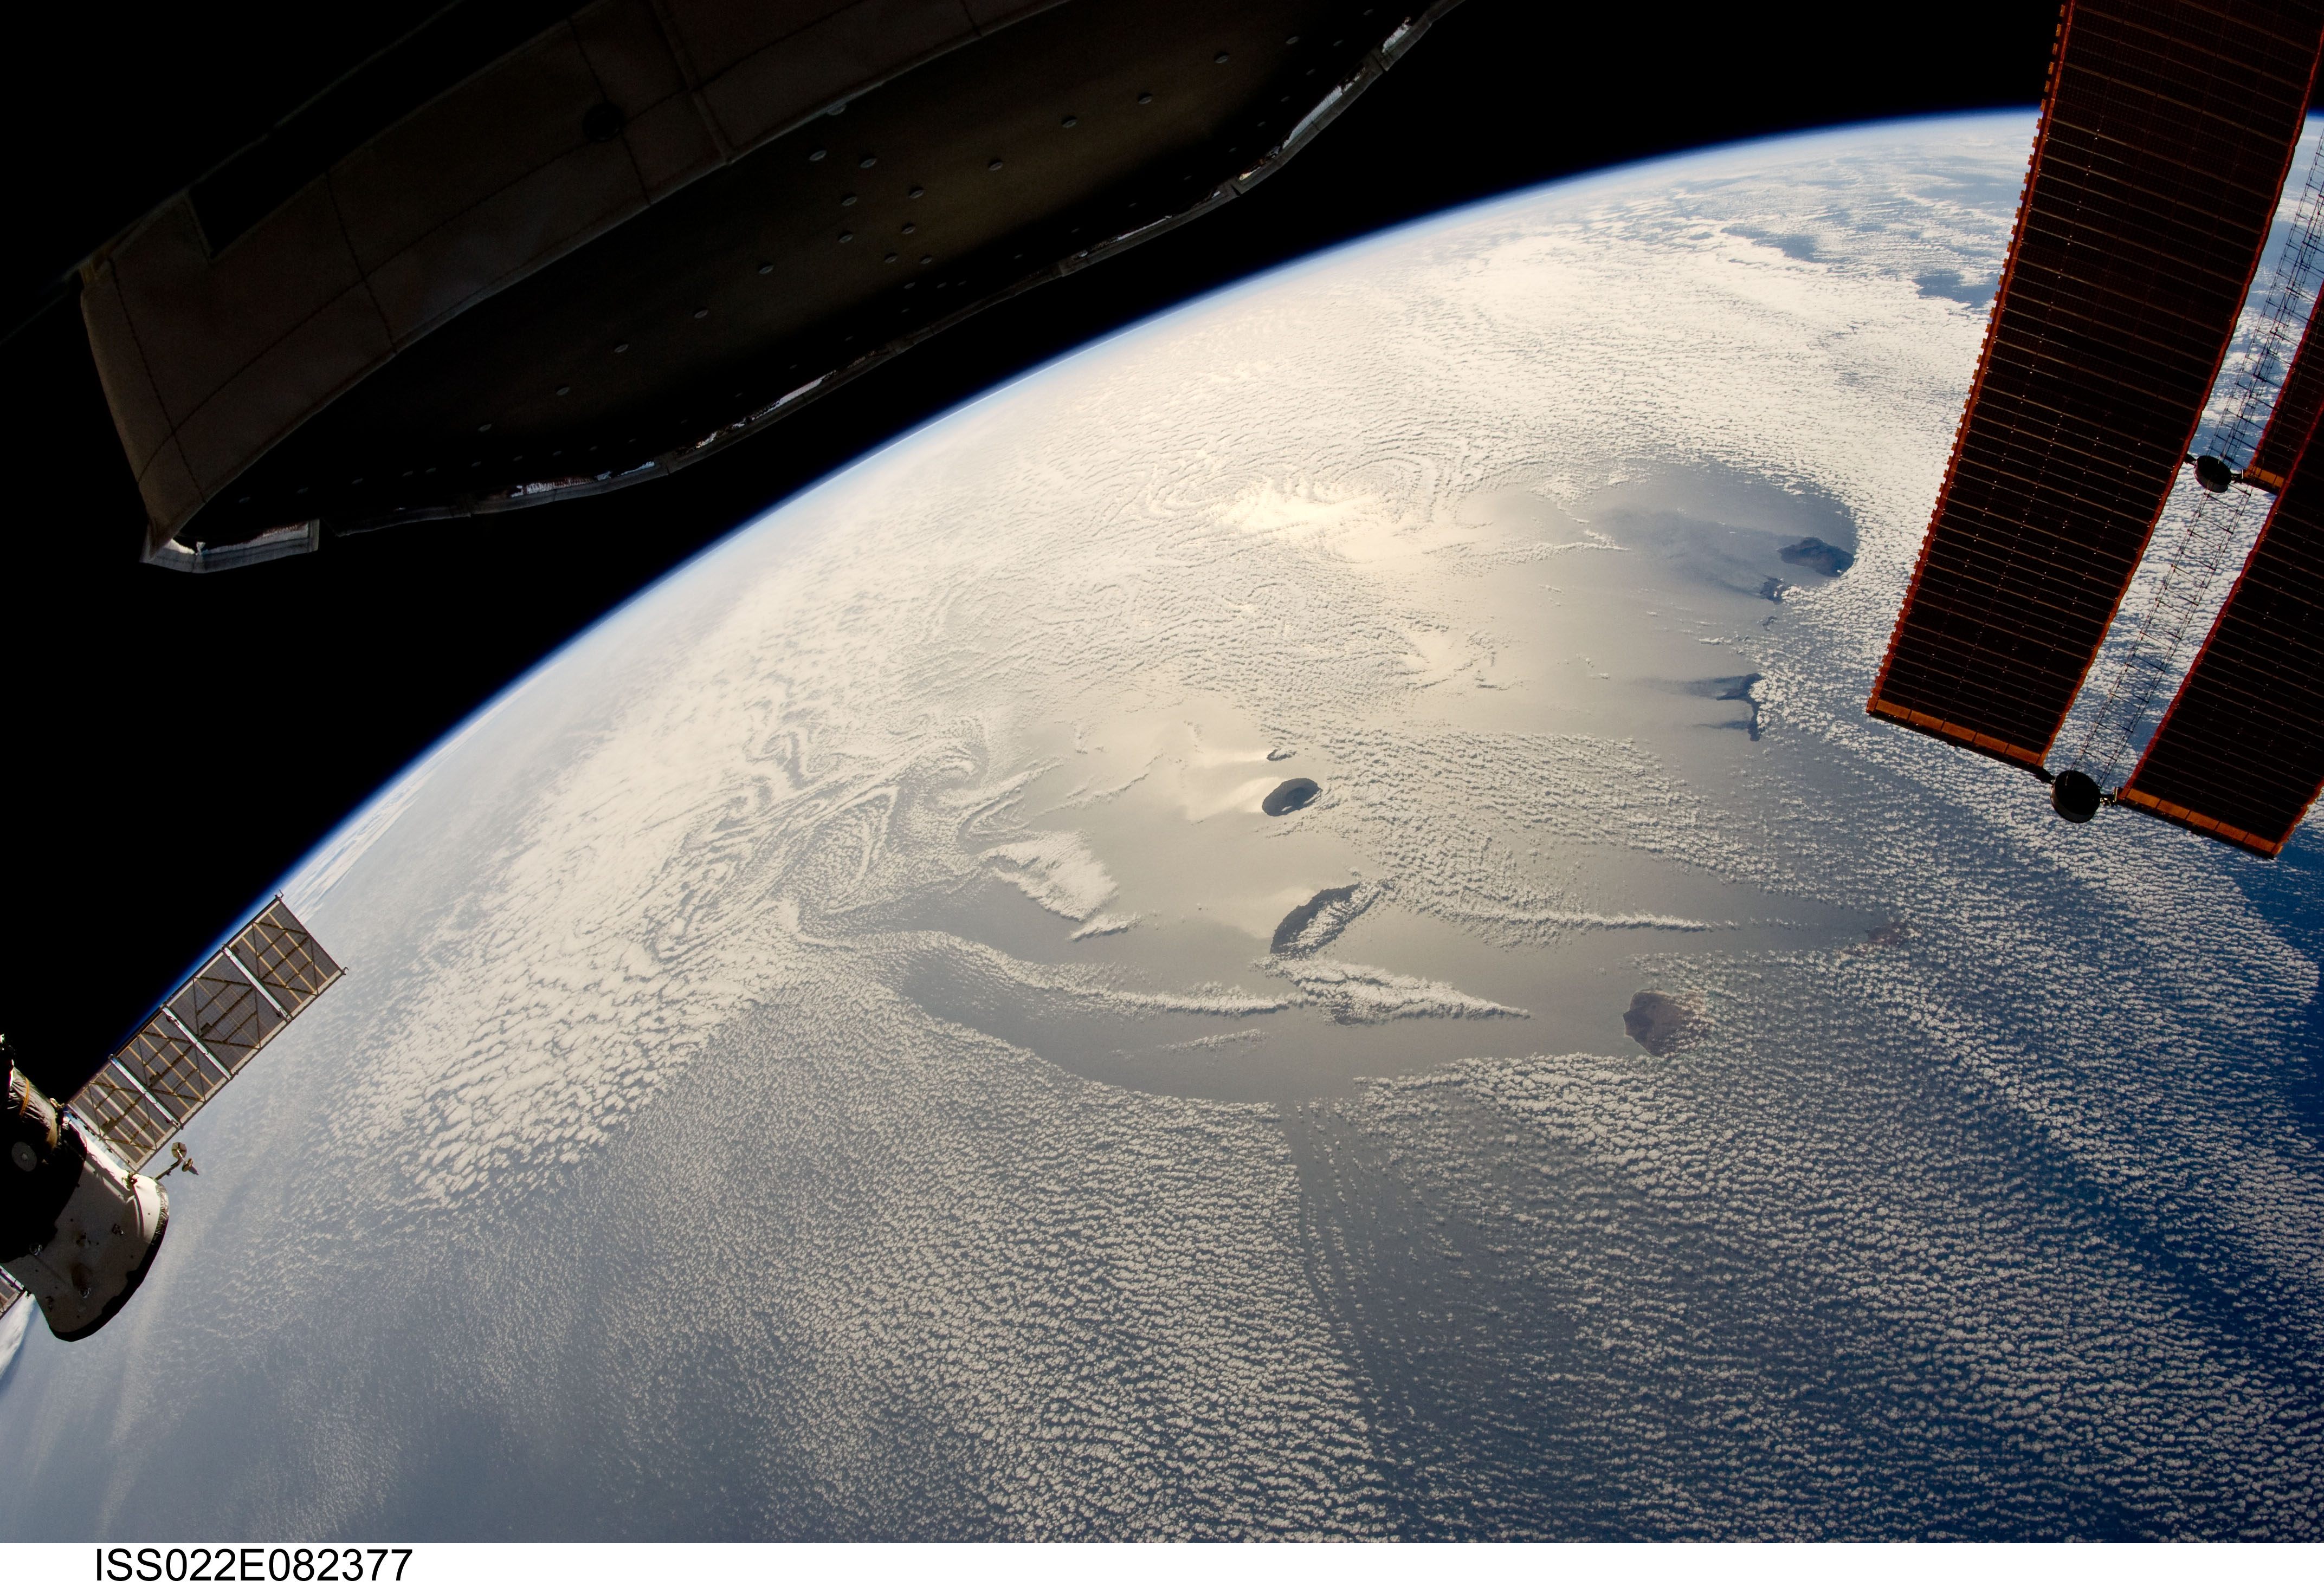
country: CAPE VERDE ISLANDS
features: ALL CAPE VERDE I., VON KARMAN VORTICES, SUNGLINT
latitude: 14.5
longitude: -24.0
